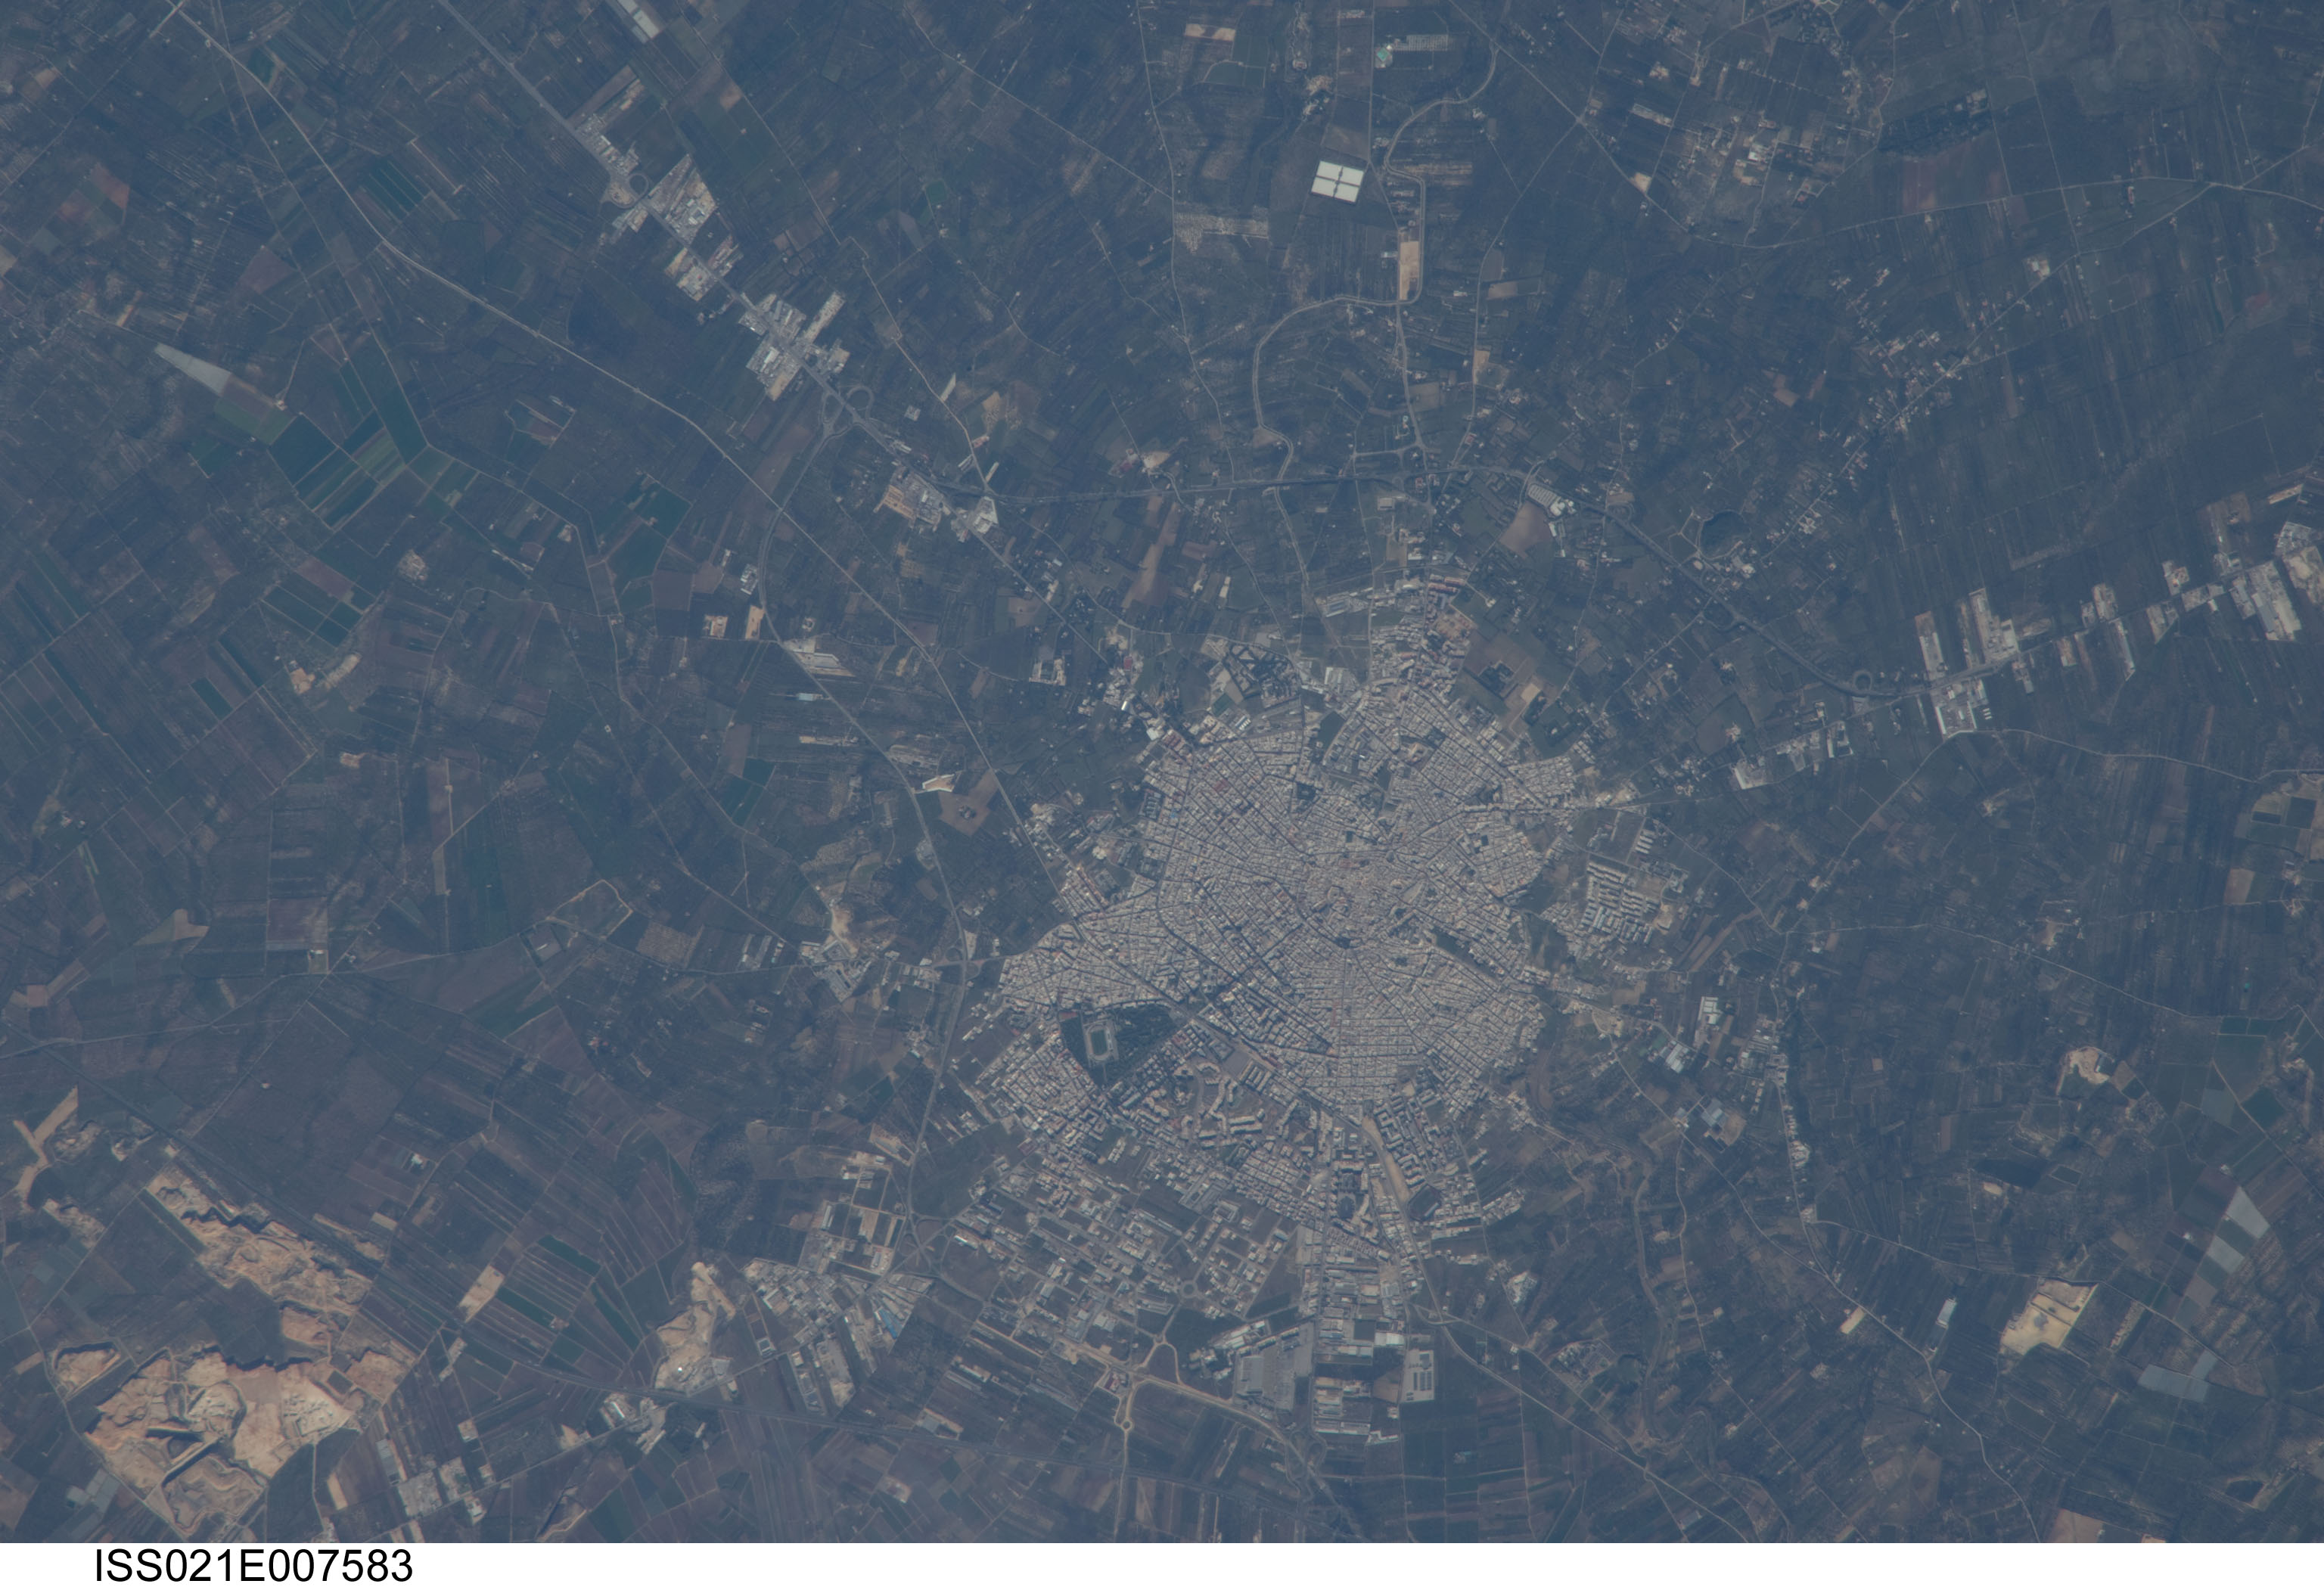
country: ITALY
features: ANDRIA,STRADA PROVINCIALE 231,STADIO DEGLI ULIVI
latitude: 41.2
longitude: 16.3
